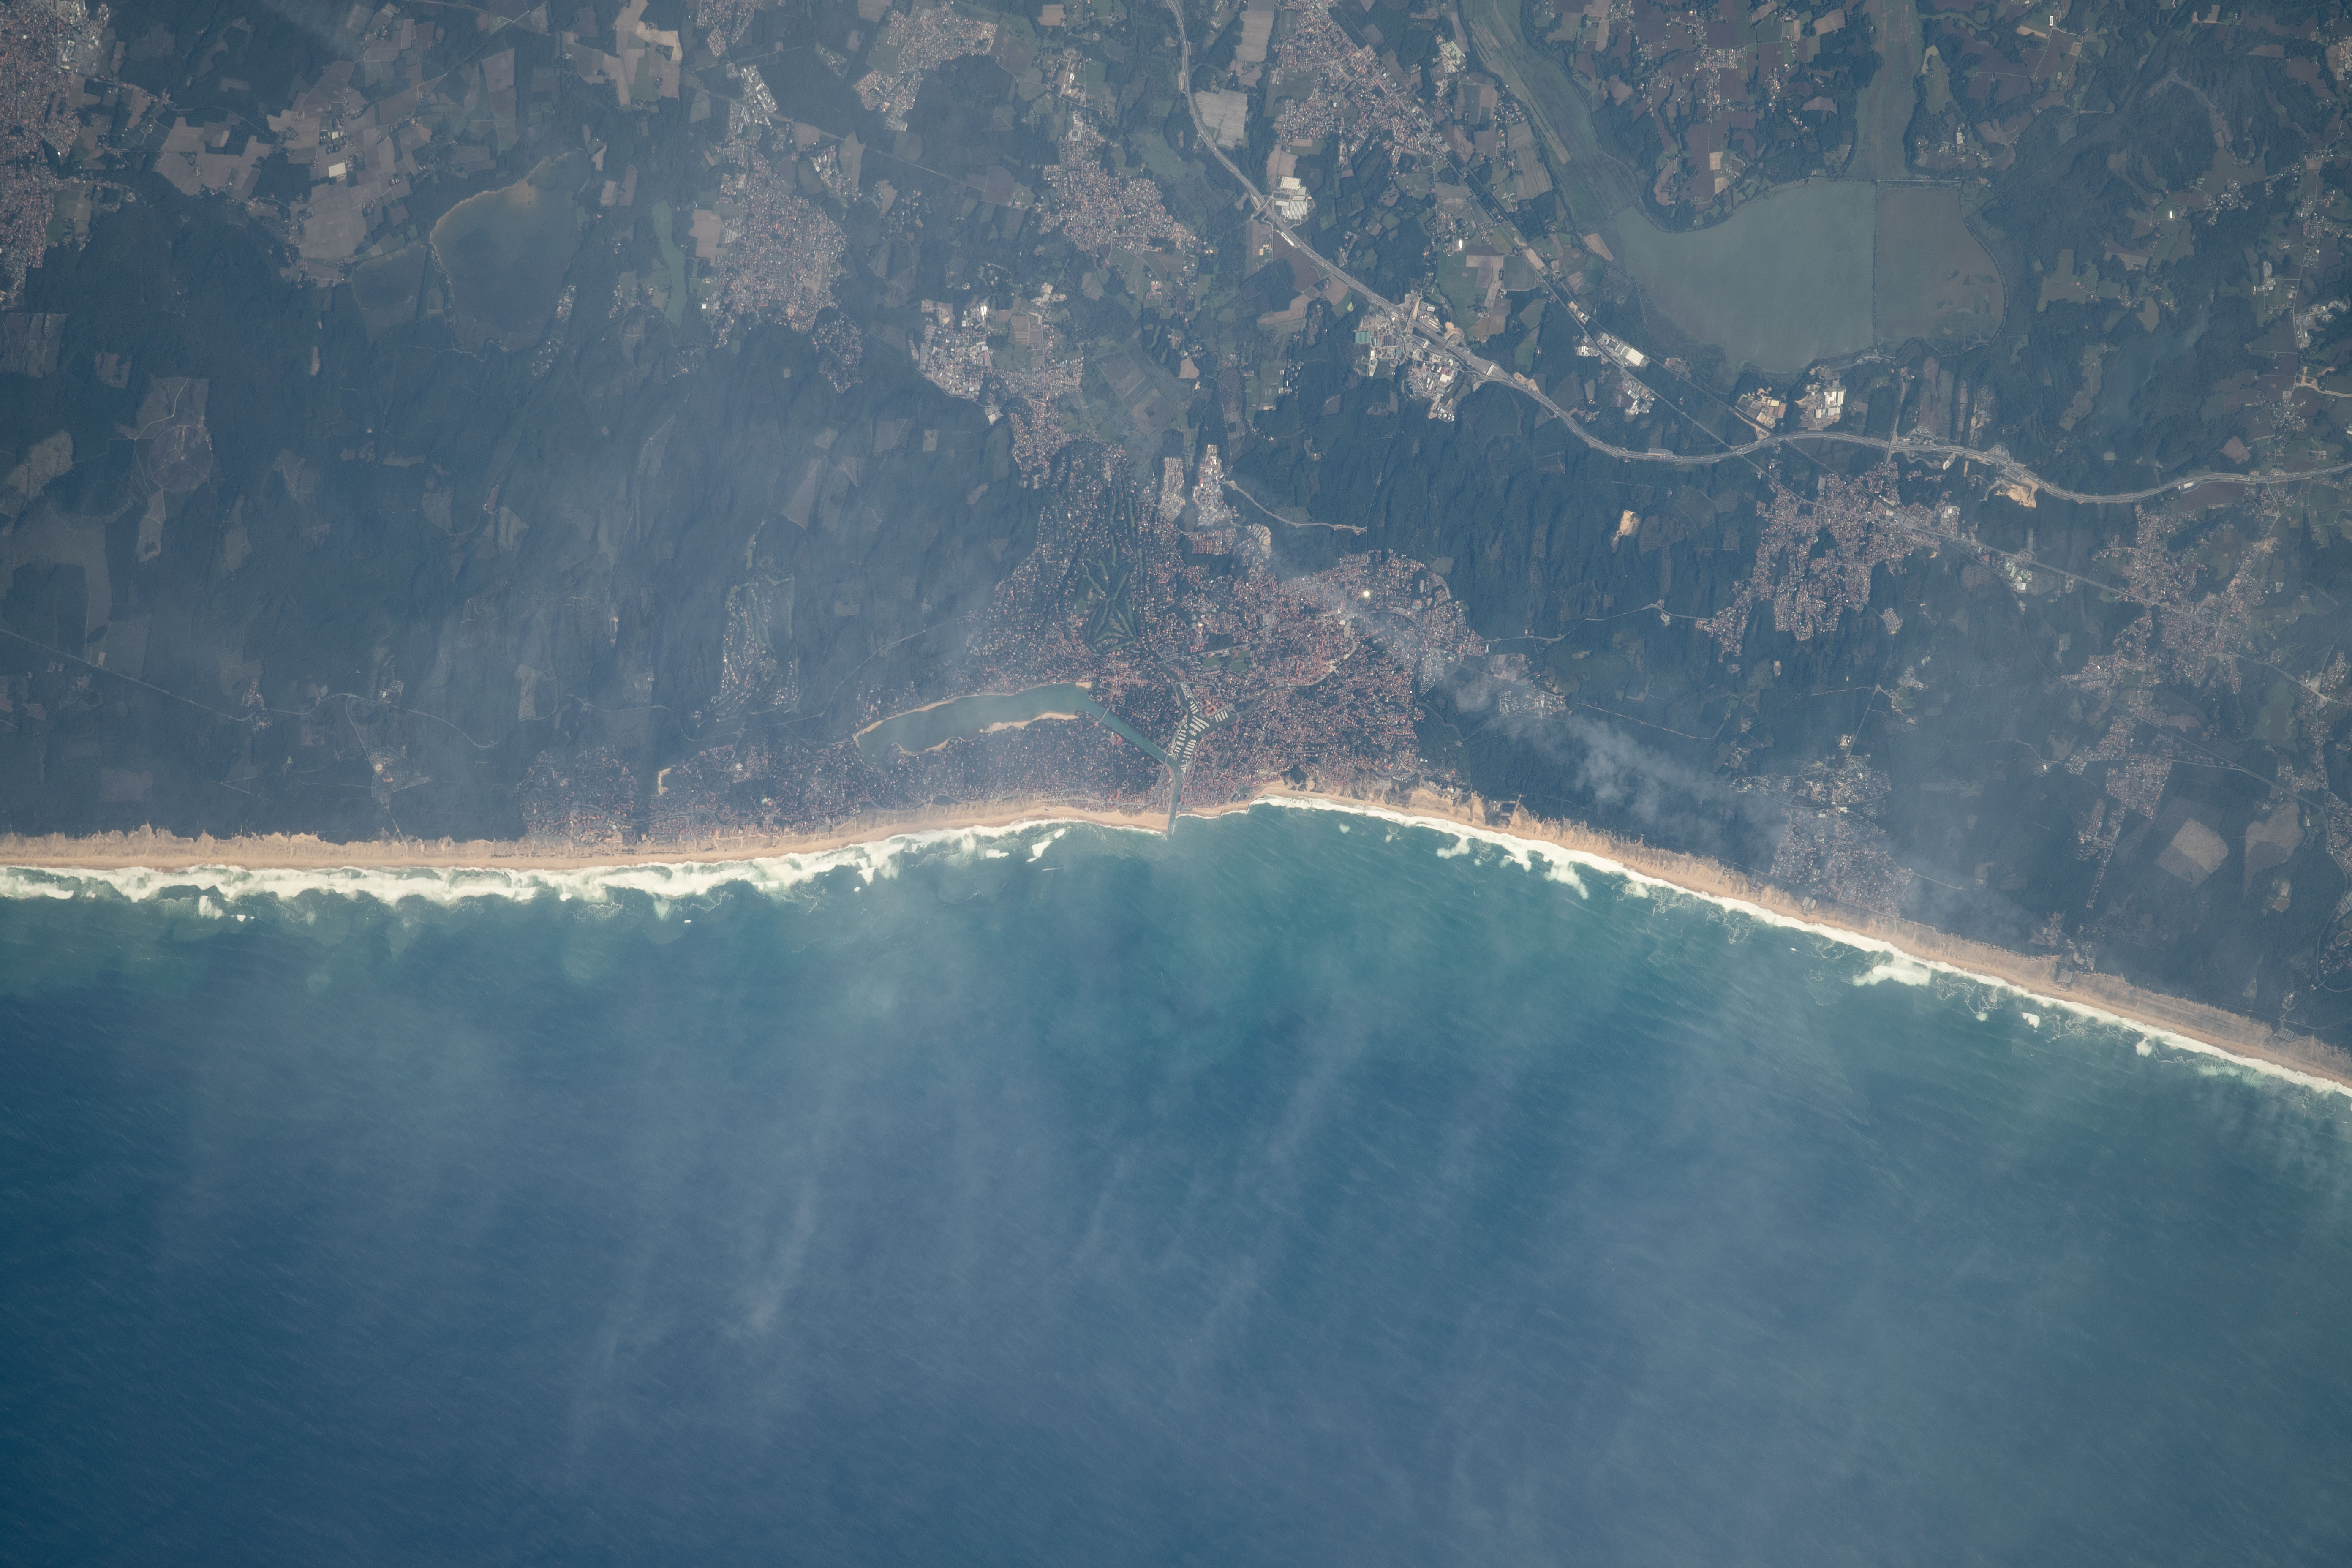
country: FRANCE
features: PASSE DU BOUCAROT, LA SAVANE, LES SEMIS, LAC D'HOSSEGOR
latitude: 43.6
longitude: -1.4
